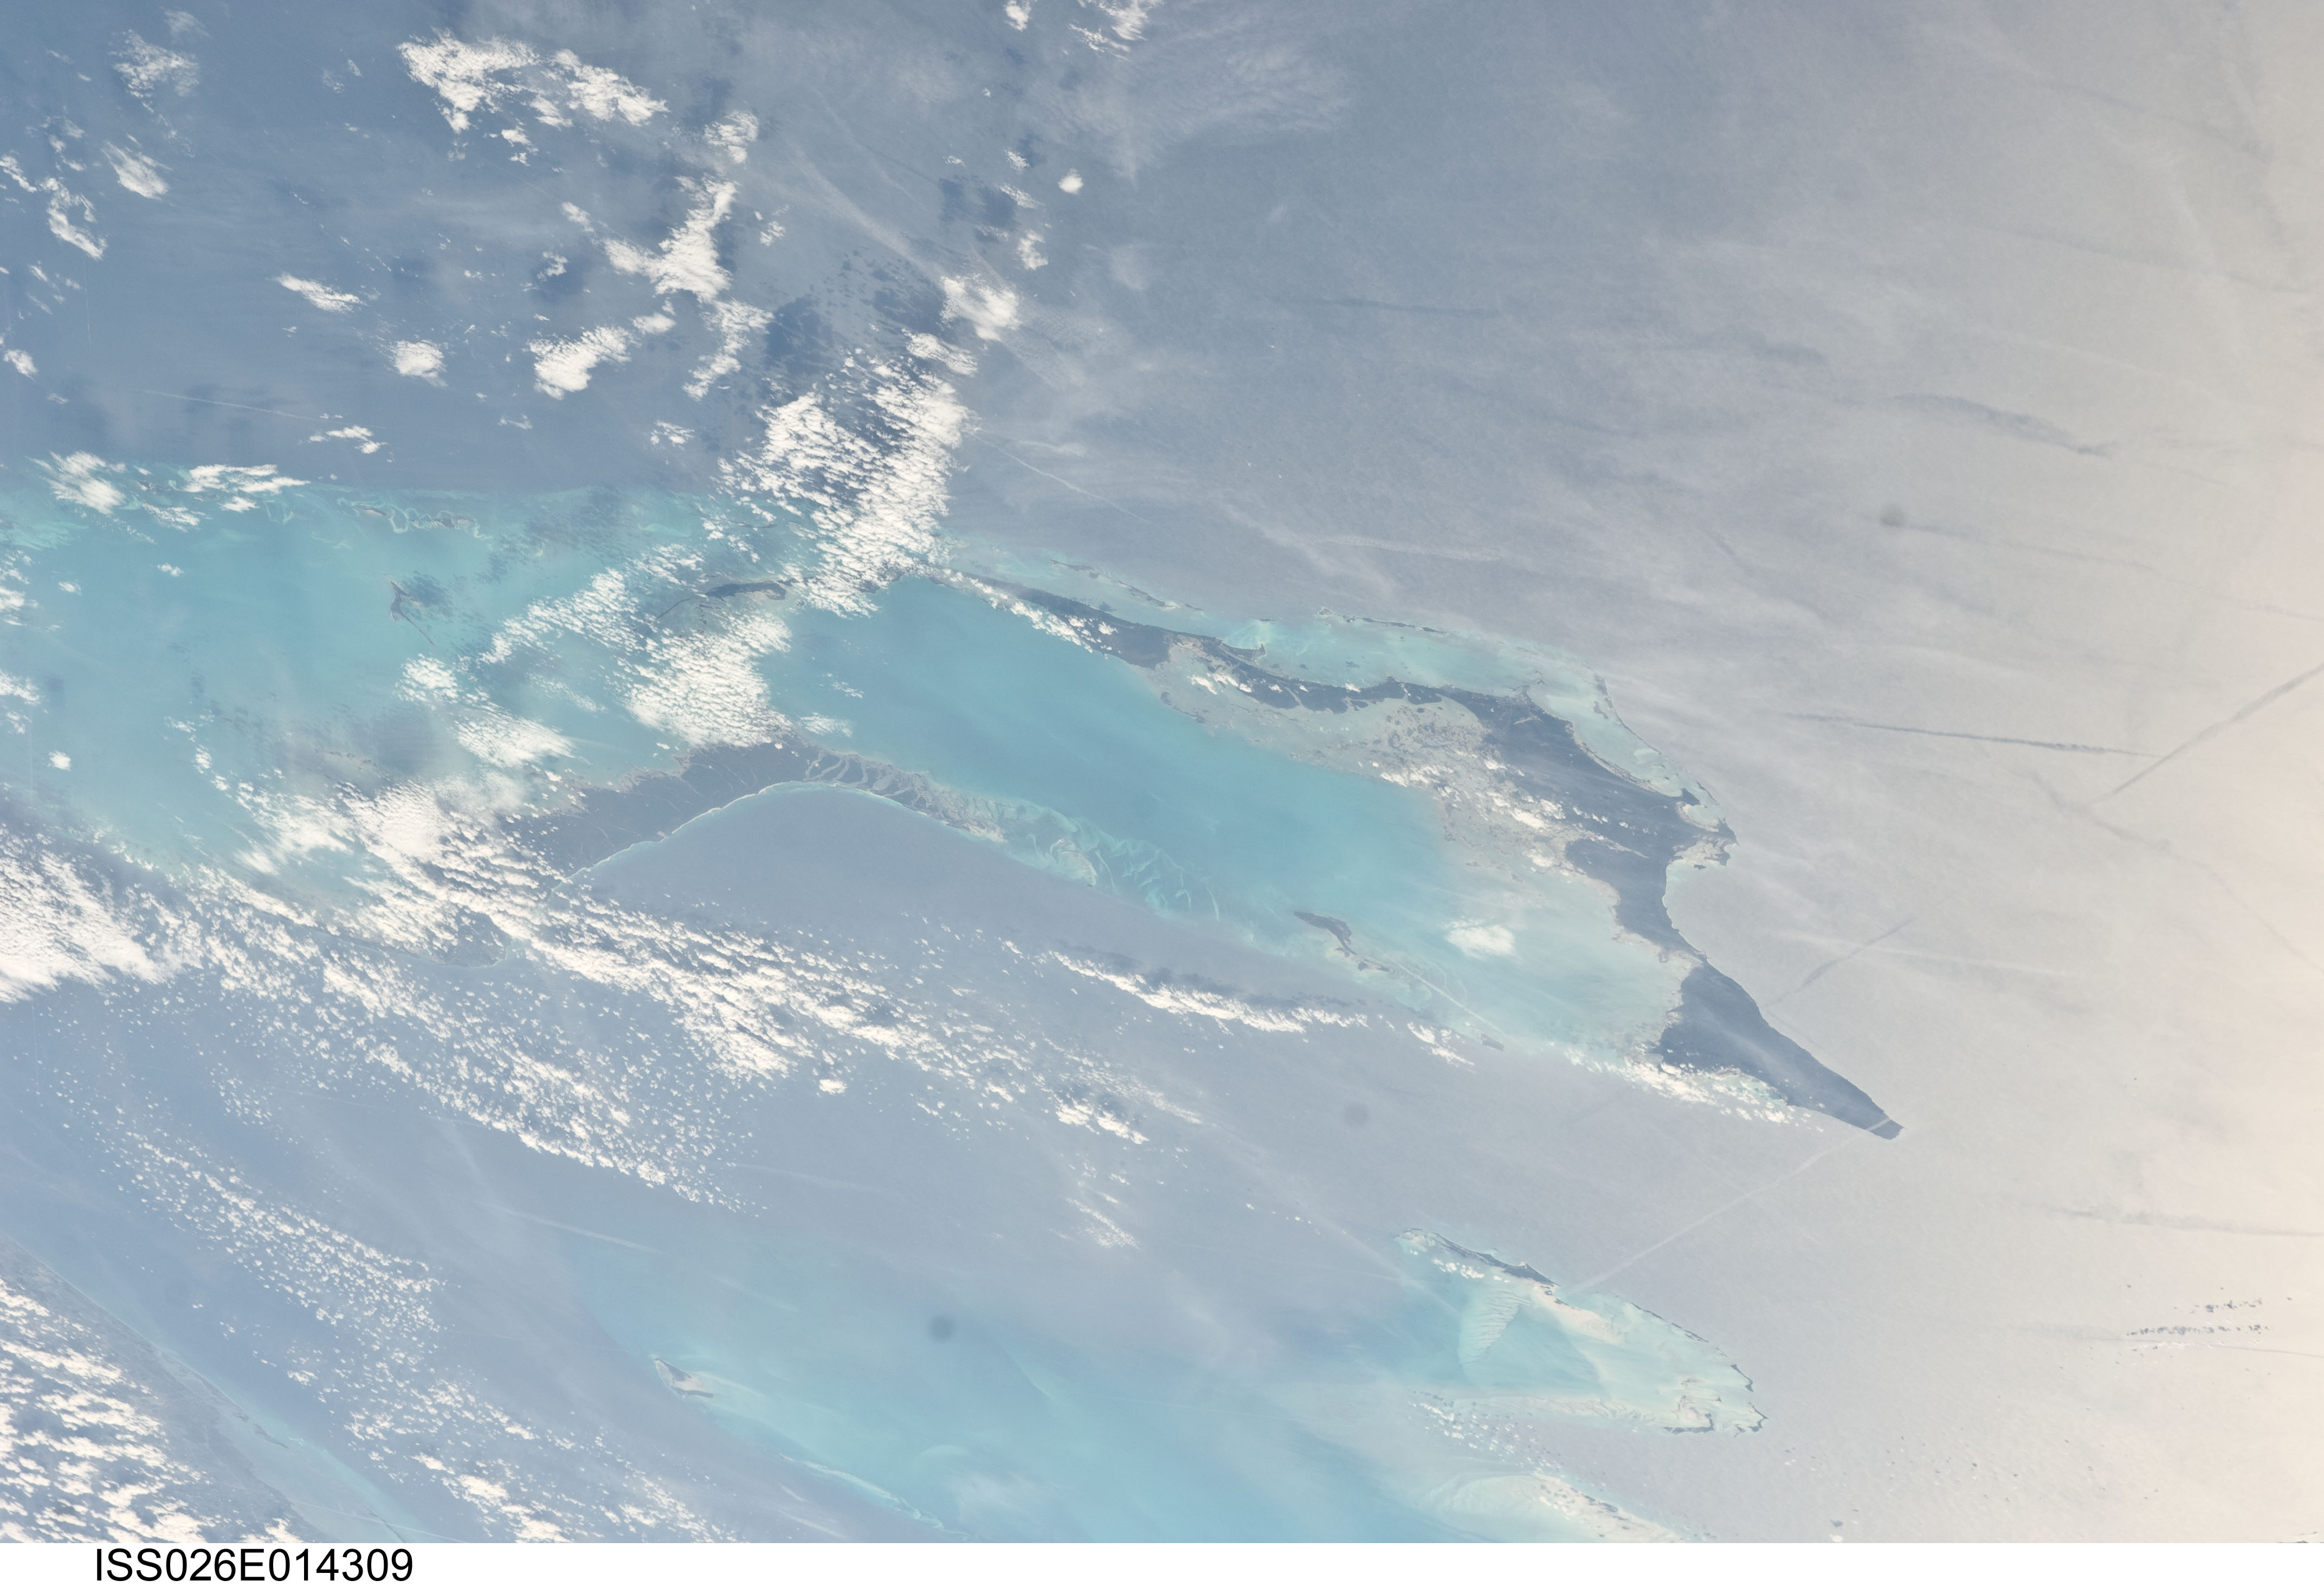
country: BAHAMAS
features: SUNGLINT, GREAT ABACO I., GRAND BAHAMA I., CONTRIALS
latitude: 26.5
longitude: -77.5
